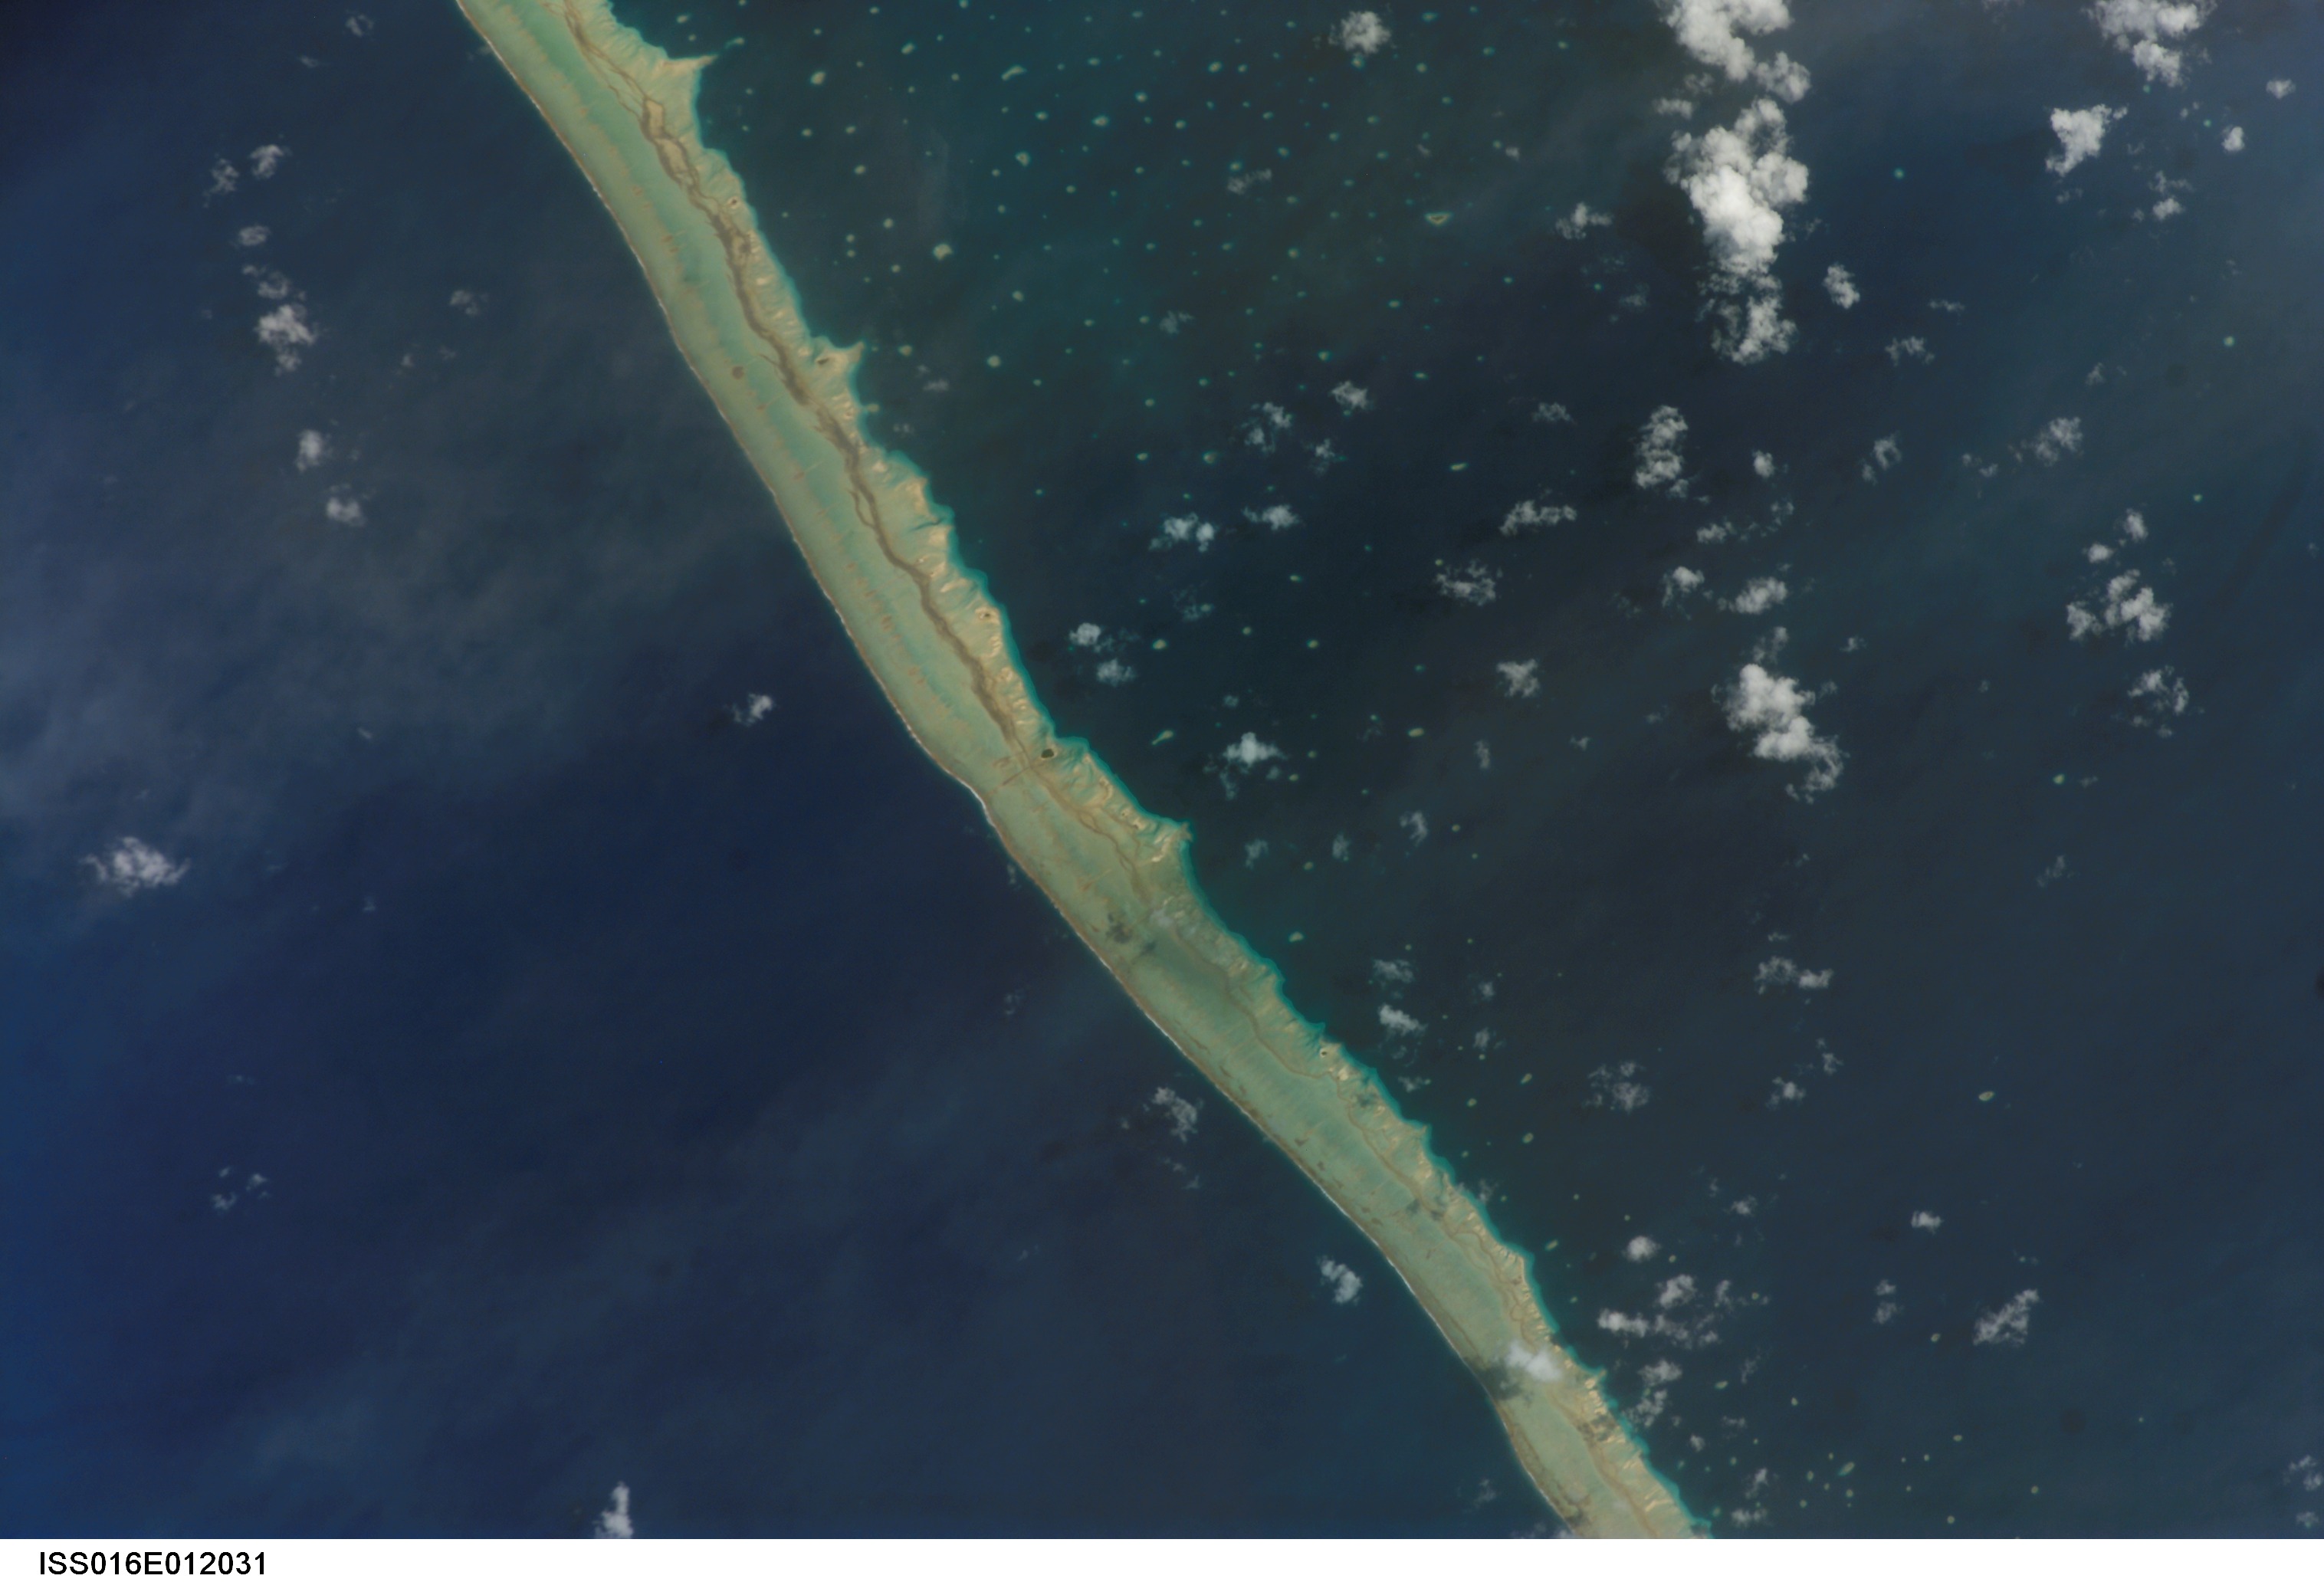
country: TUAMOTU ARCHIPELAGO
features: FAKARAVA ATOLL, S. PACIFIC O.
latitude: -16.4
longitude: -145.6
